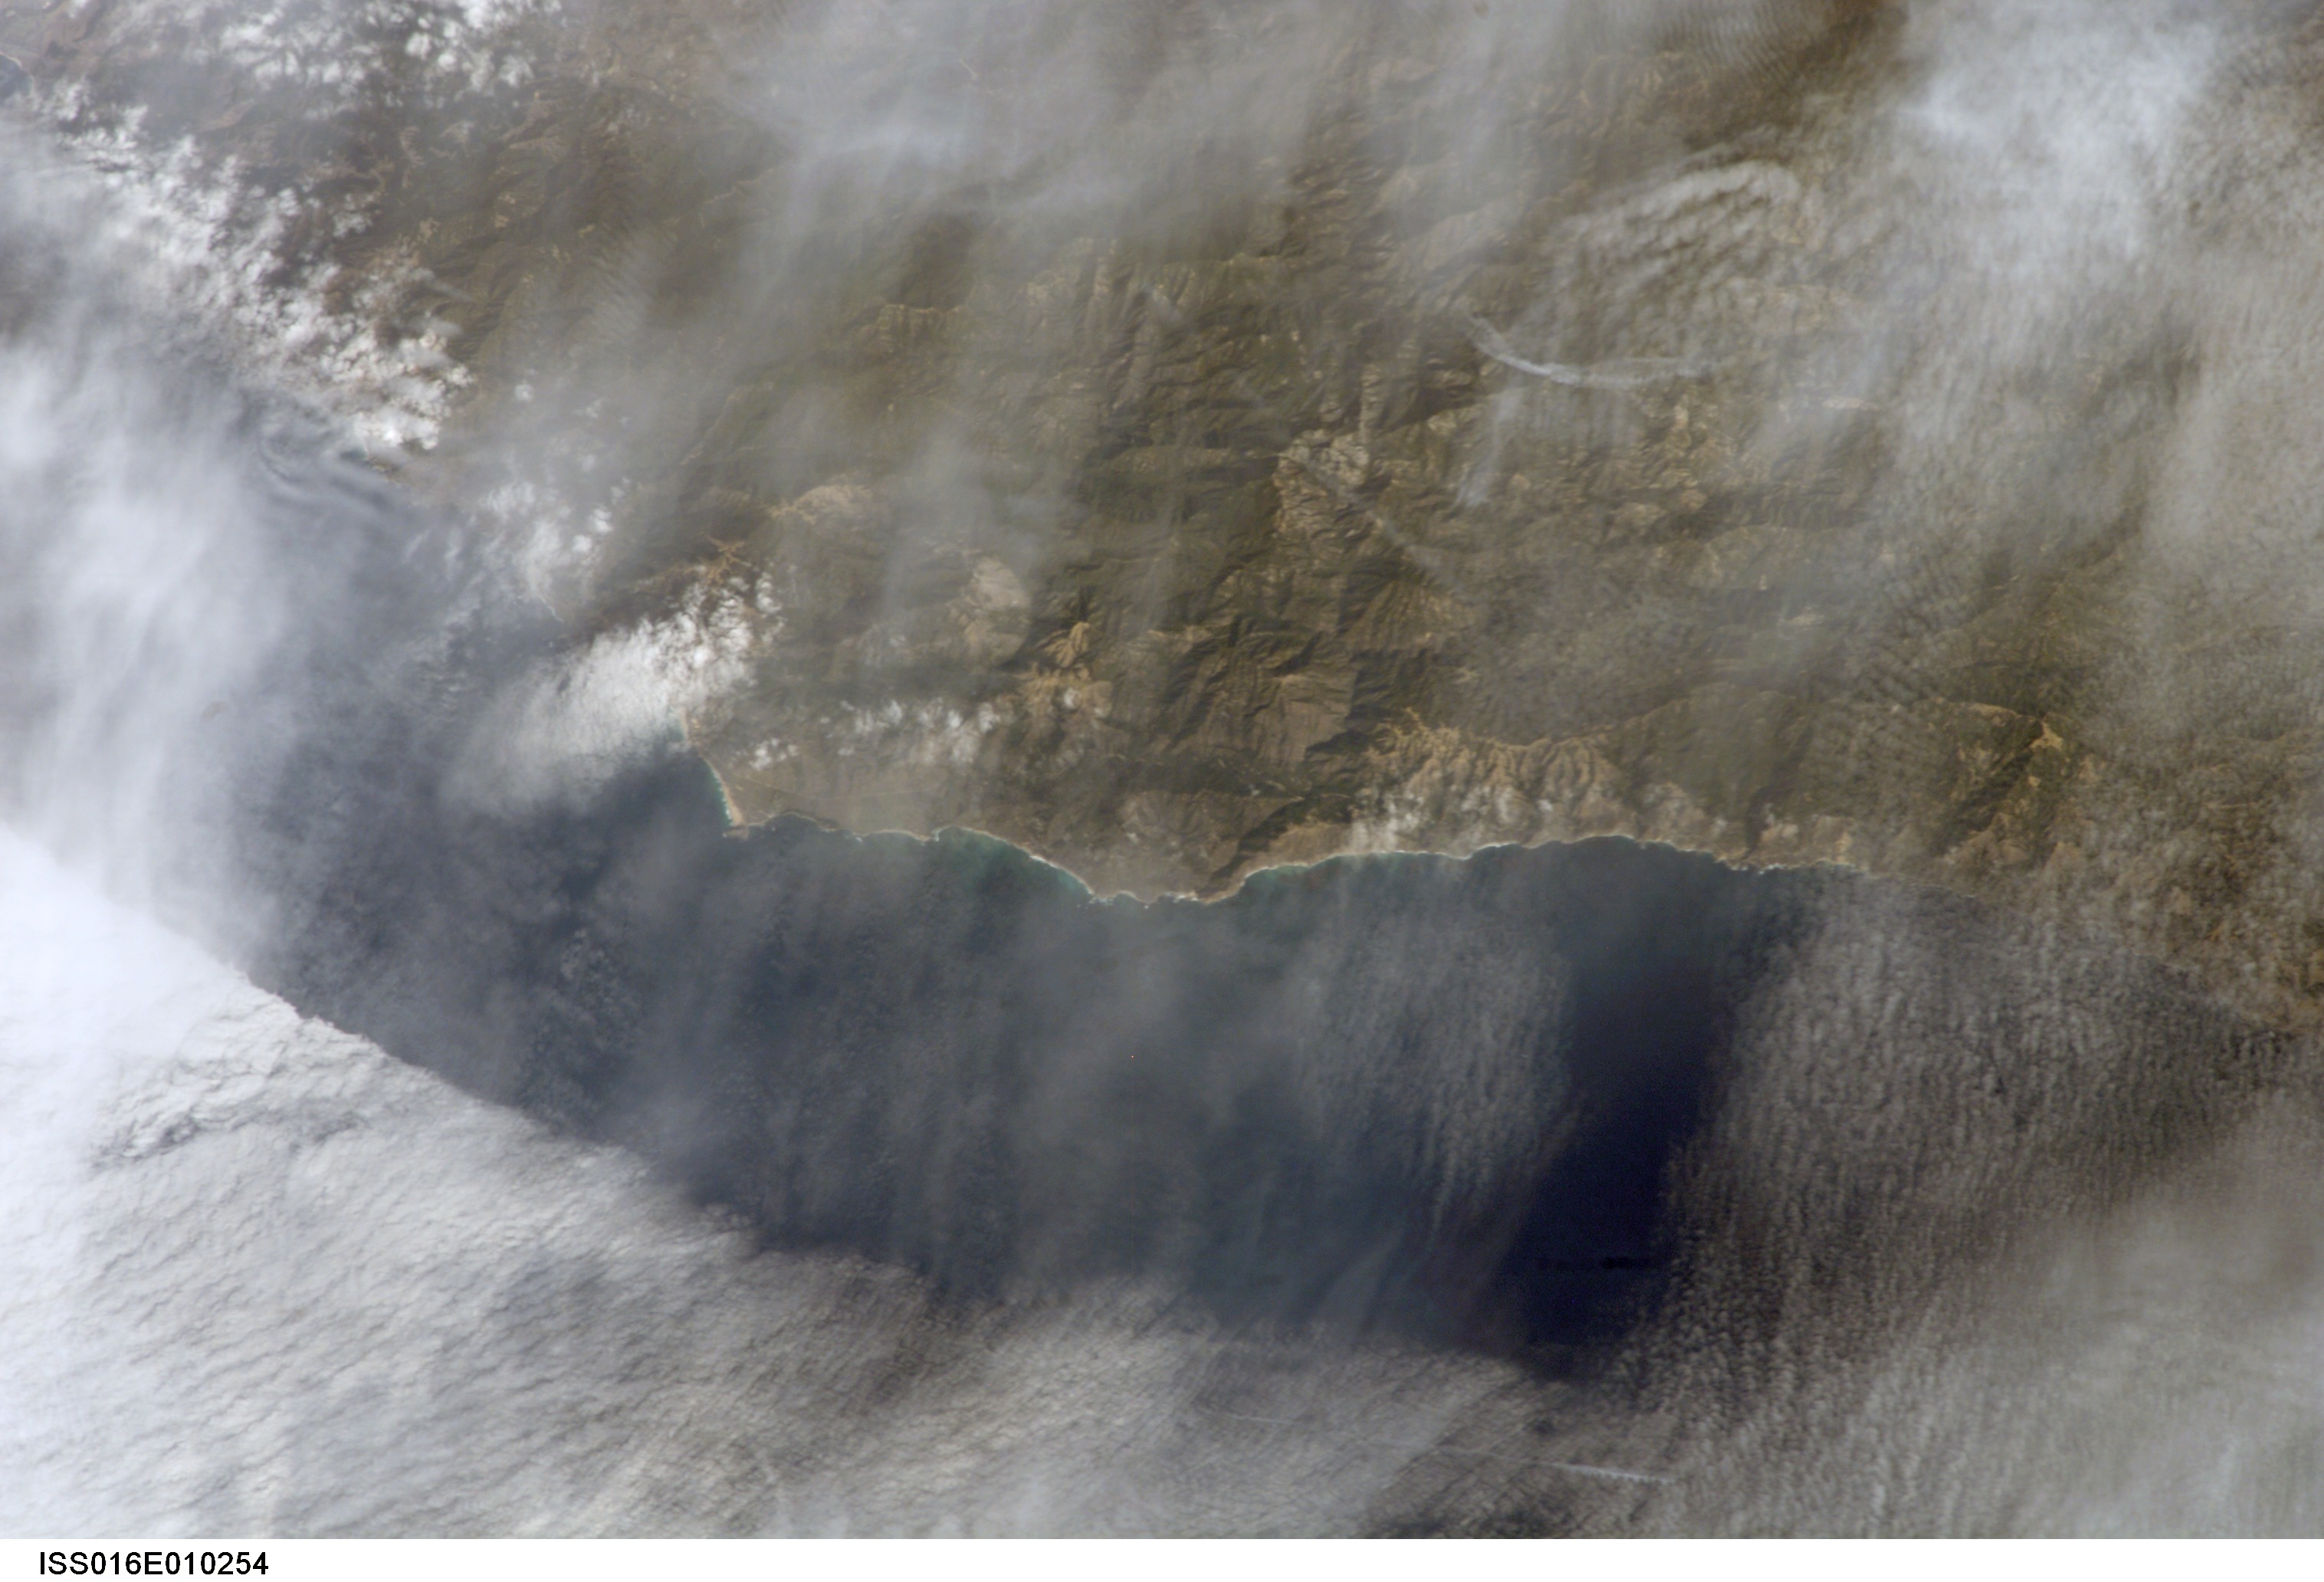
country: USA-CALIFORNIA
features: SANTA LUCIA RANGE, COAST
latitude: 36.0
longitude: -121.5
